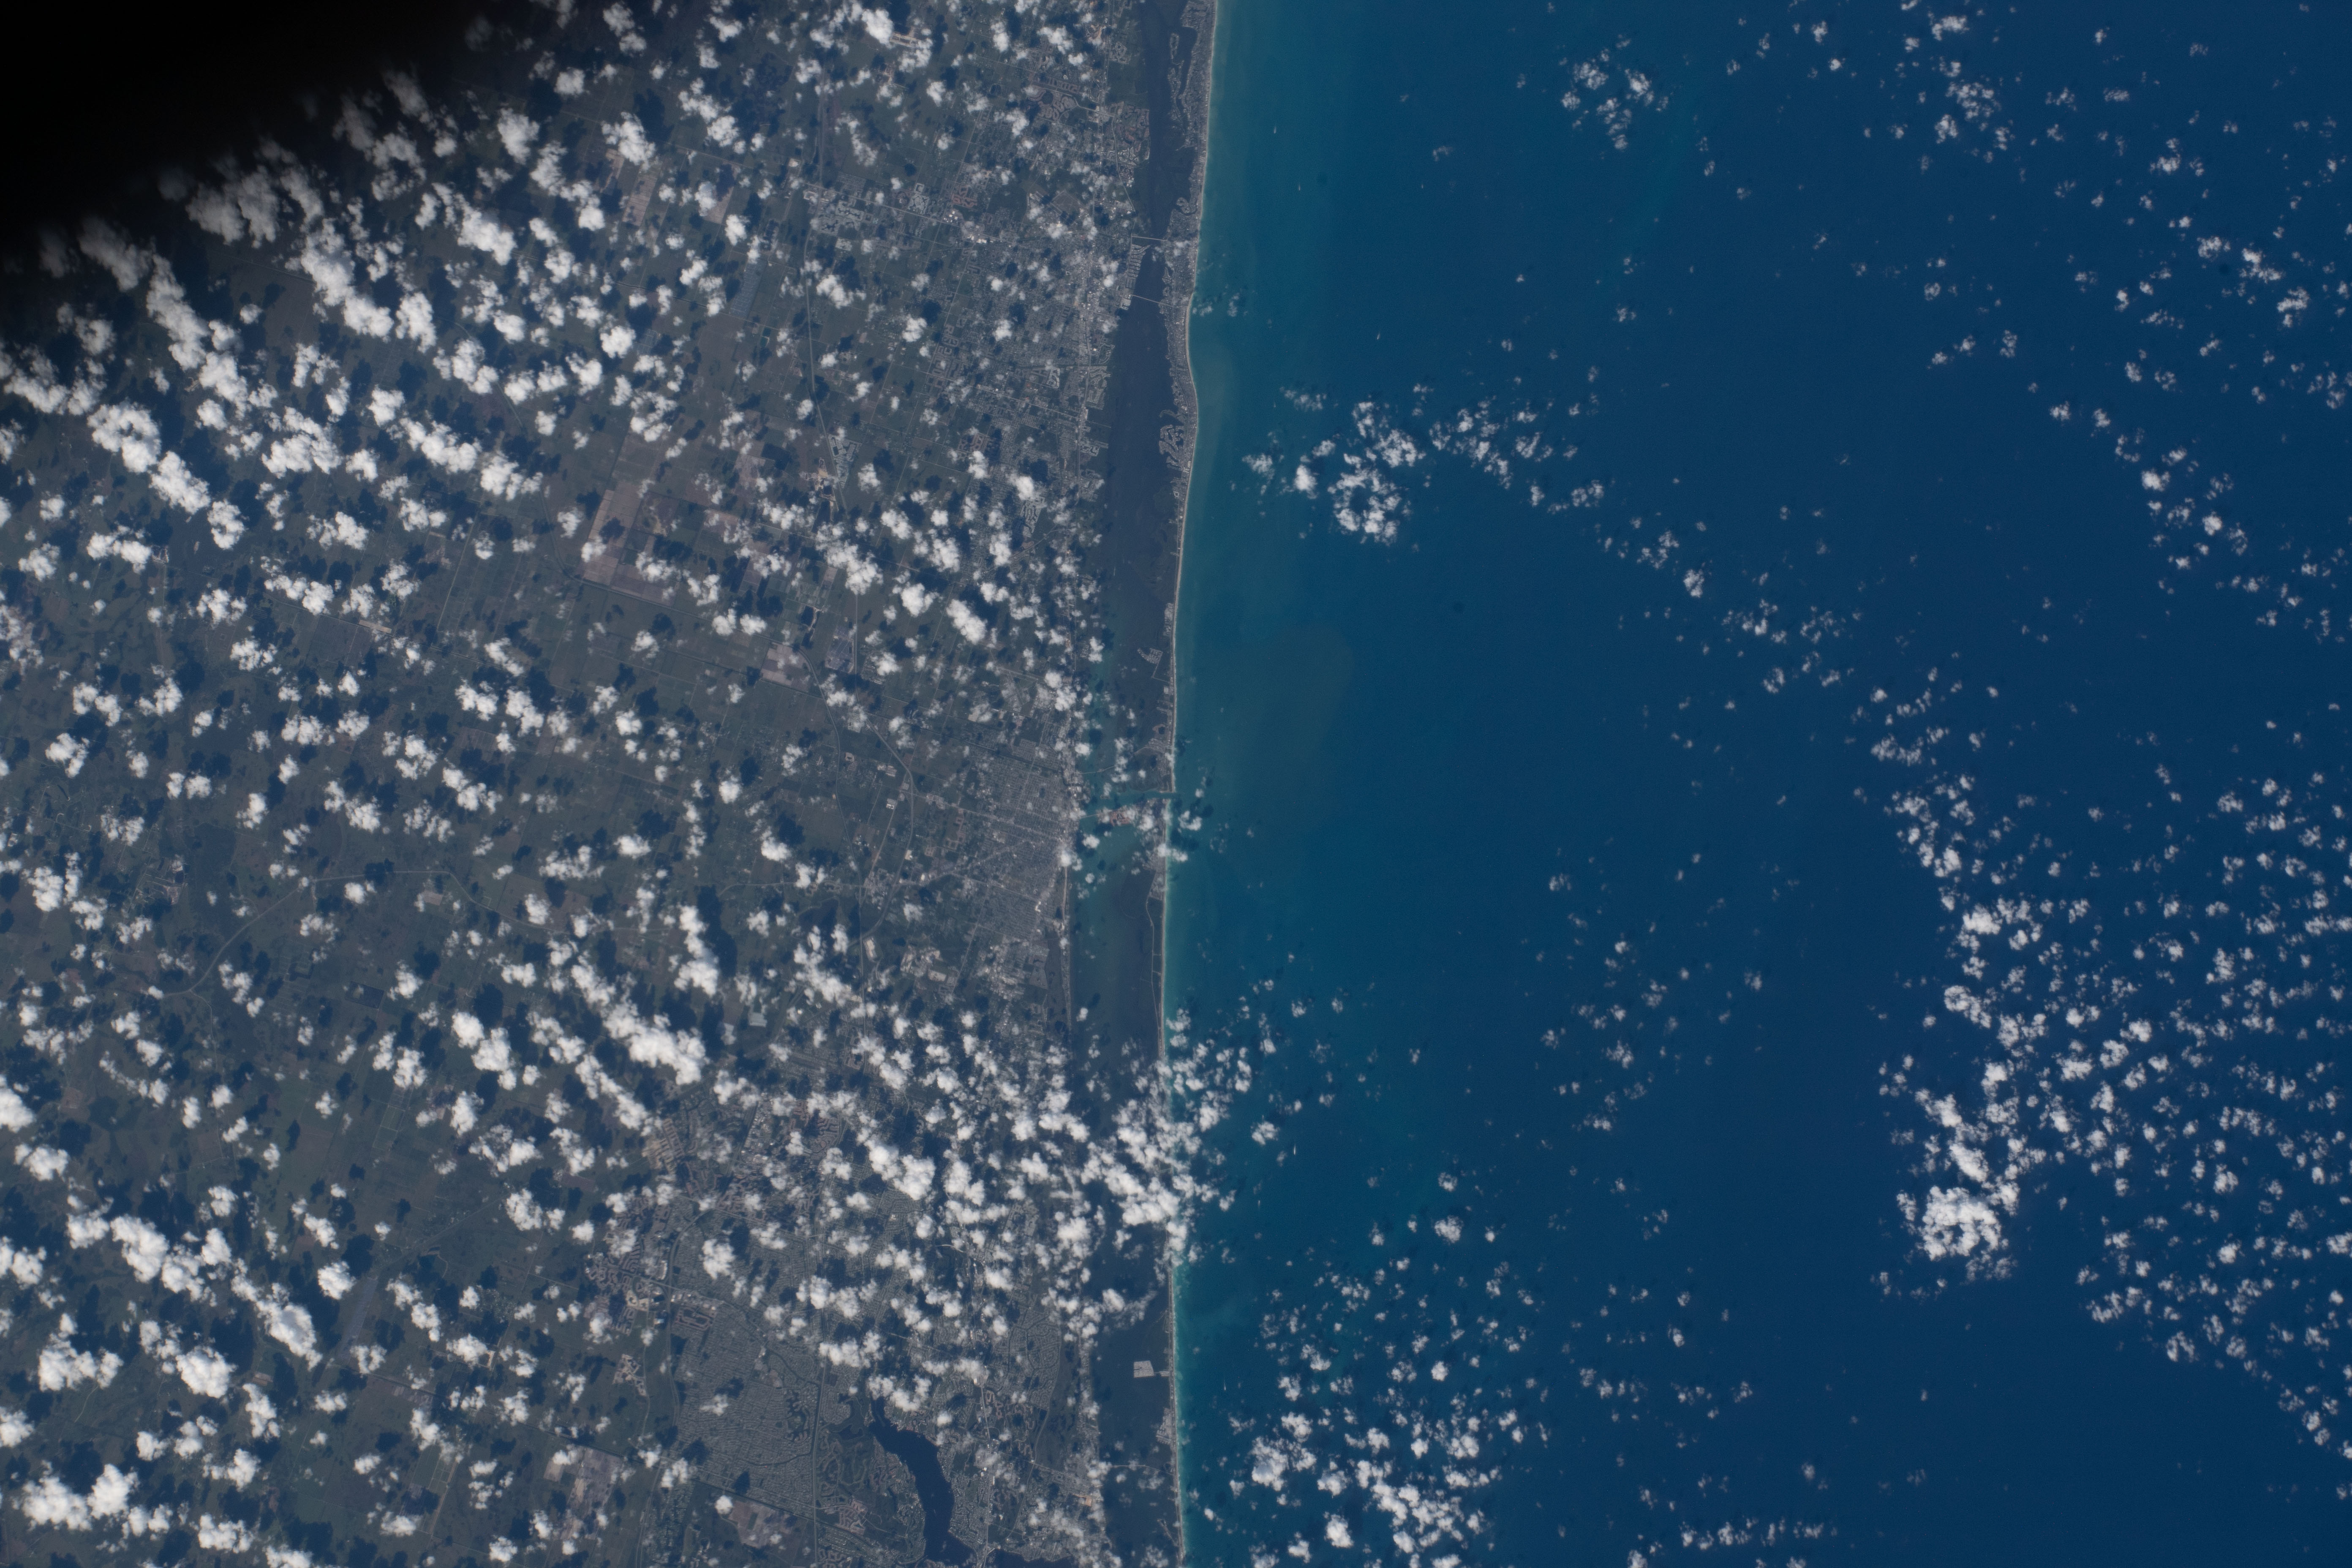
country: USA-FLORIDA
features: FORT PIERCE
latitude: 27.5
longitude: -80.2
